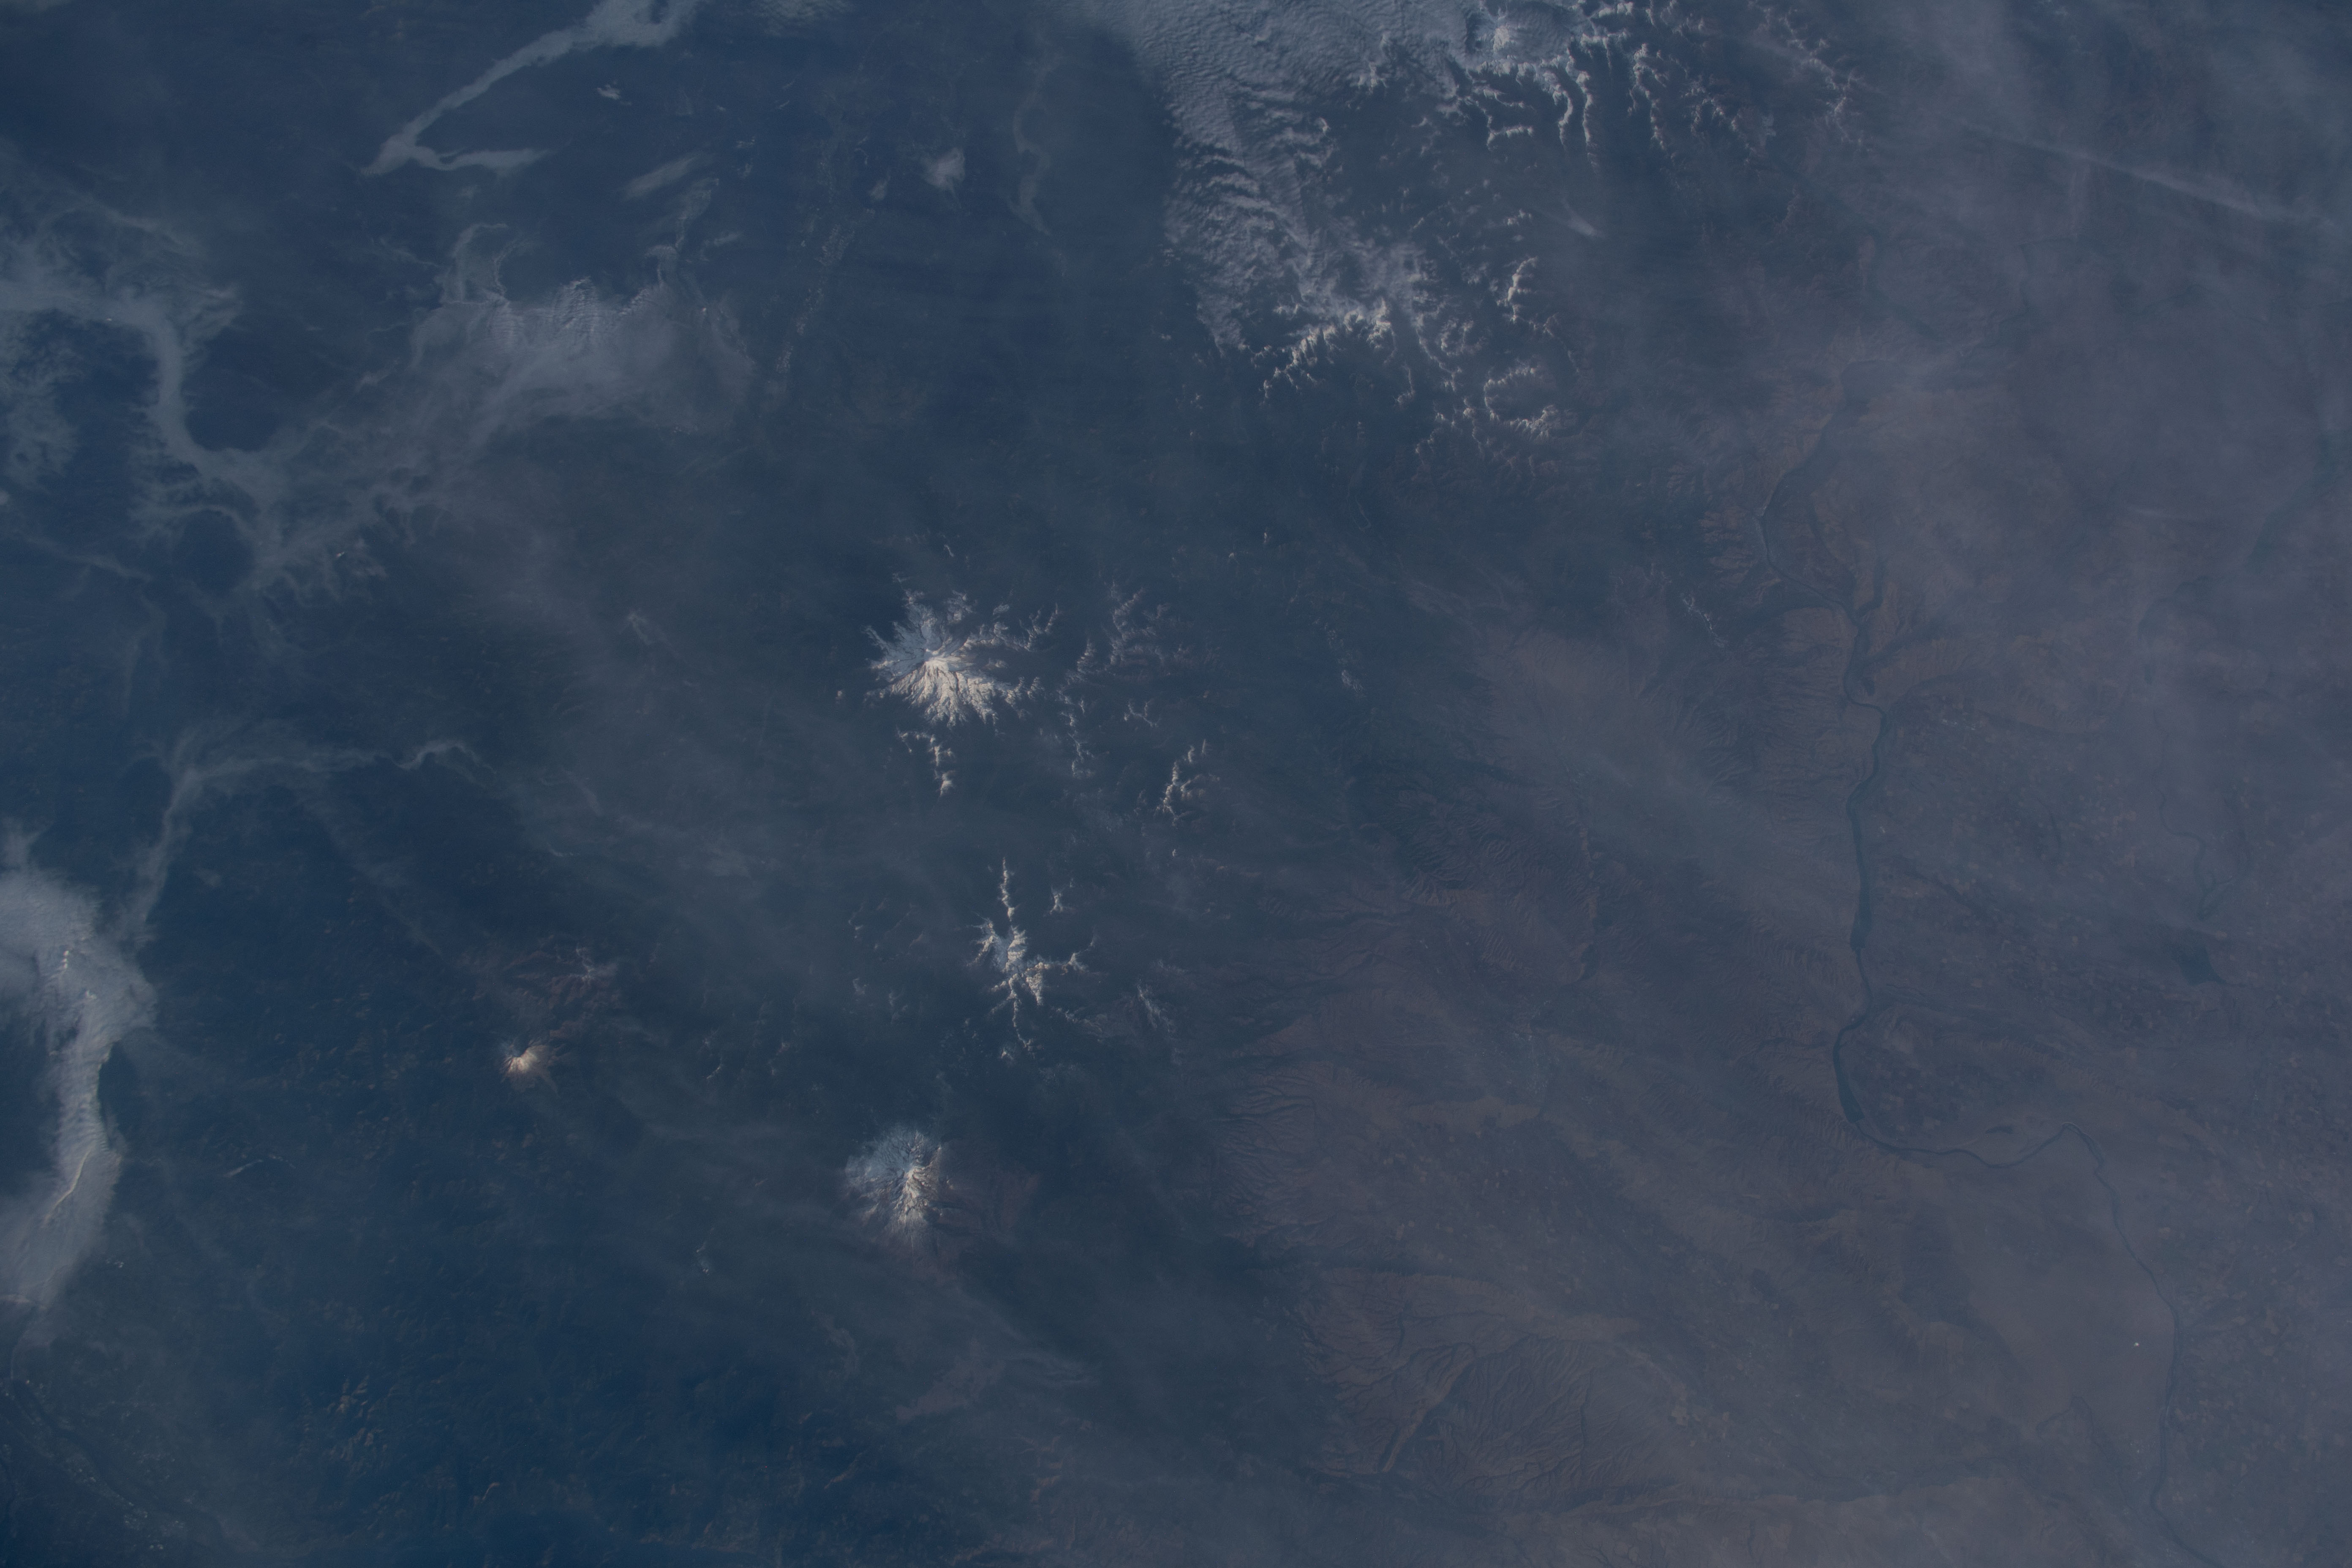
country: USA-WASHINGTON
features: MOUNT RAINIER, GILBERT PEAK MOUNT ADAMS
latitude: 47.0
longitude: -121.0
